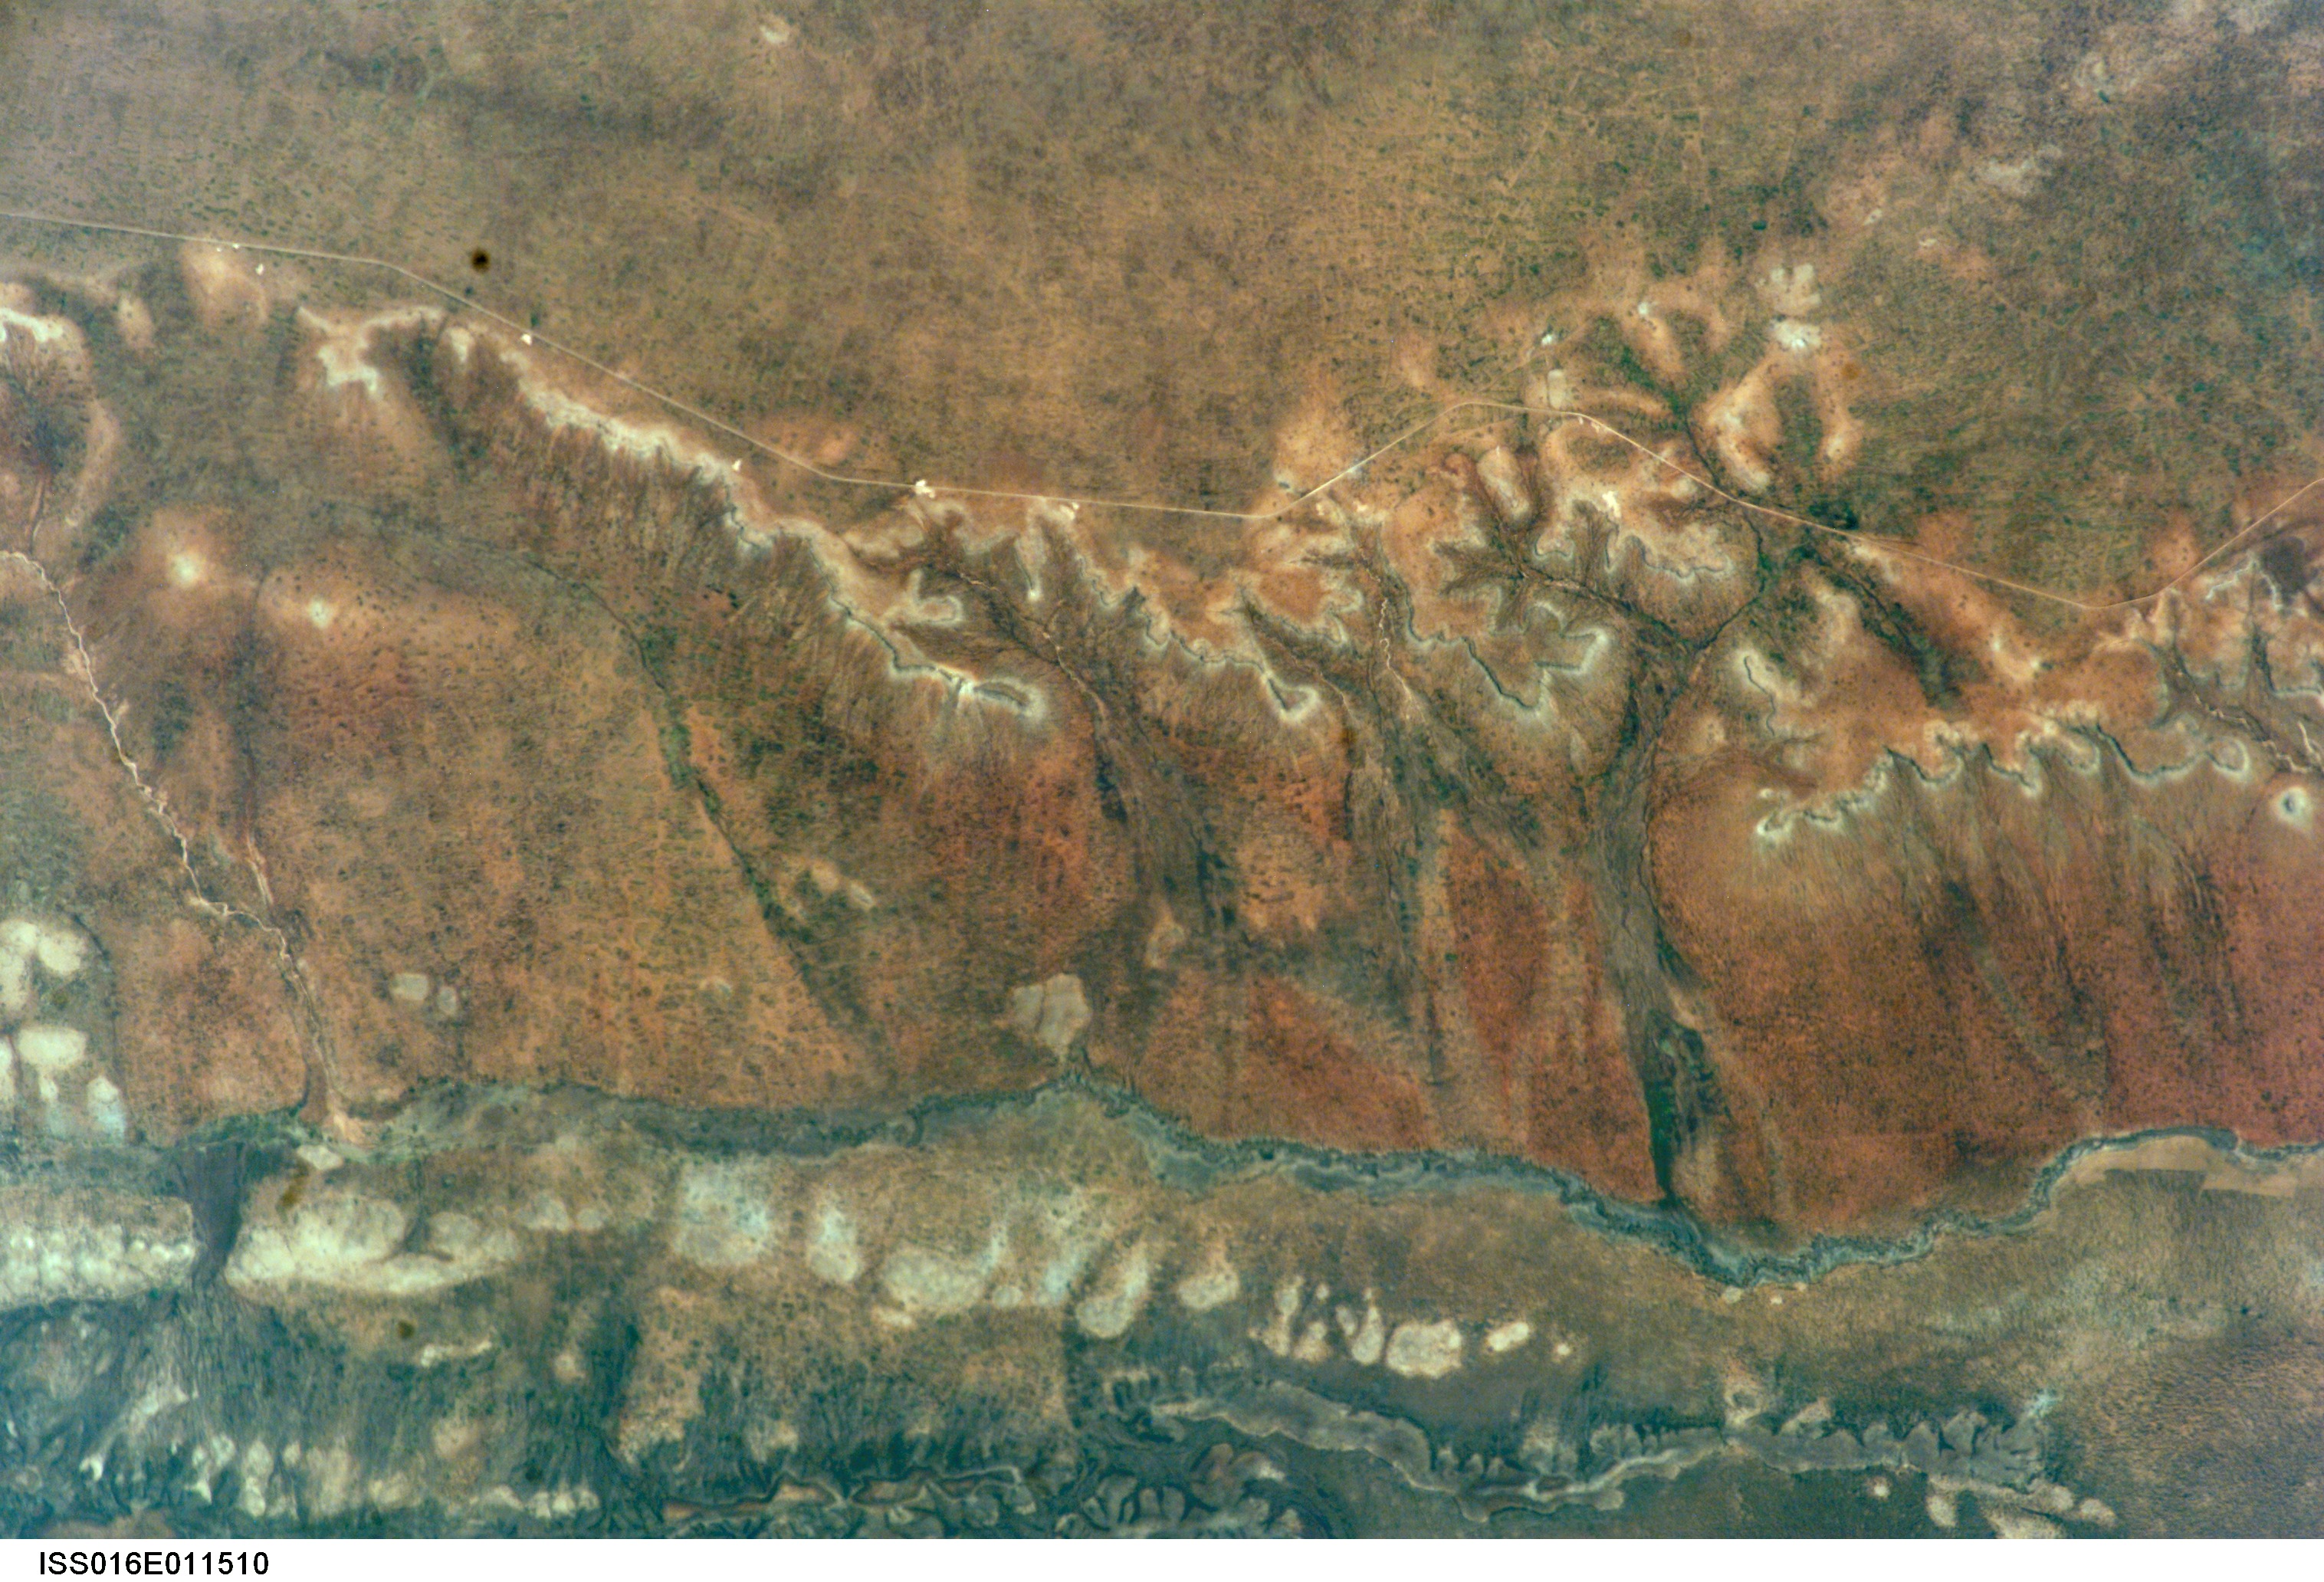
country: ETHIOPIA
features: JERER R., HORA KALIFO, ROADS
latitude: 9.0
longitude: 43.5
